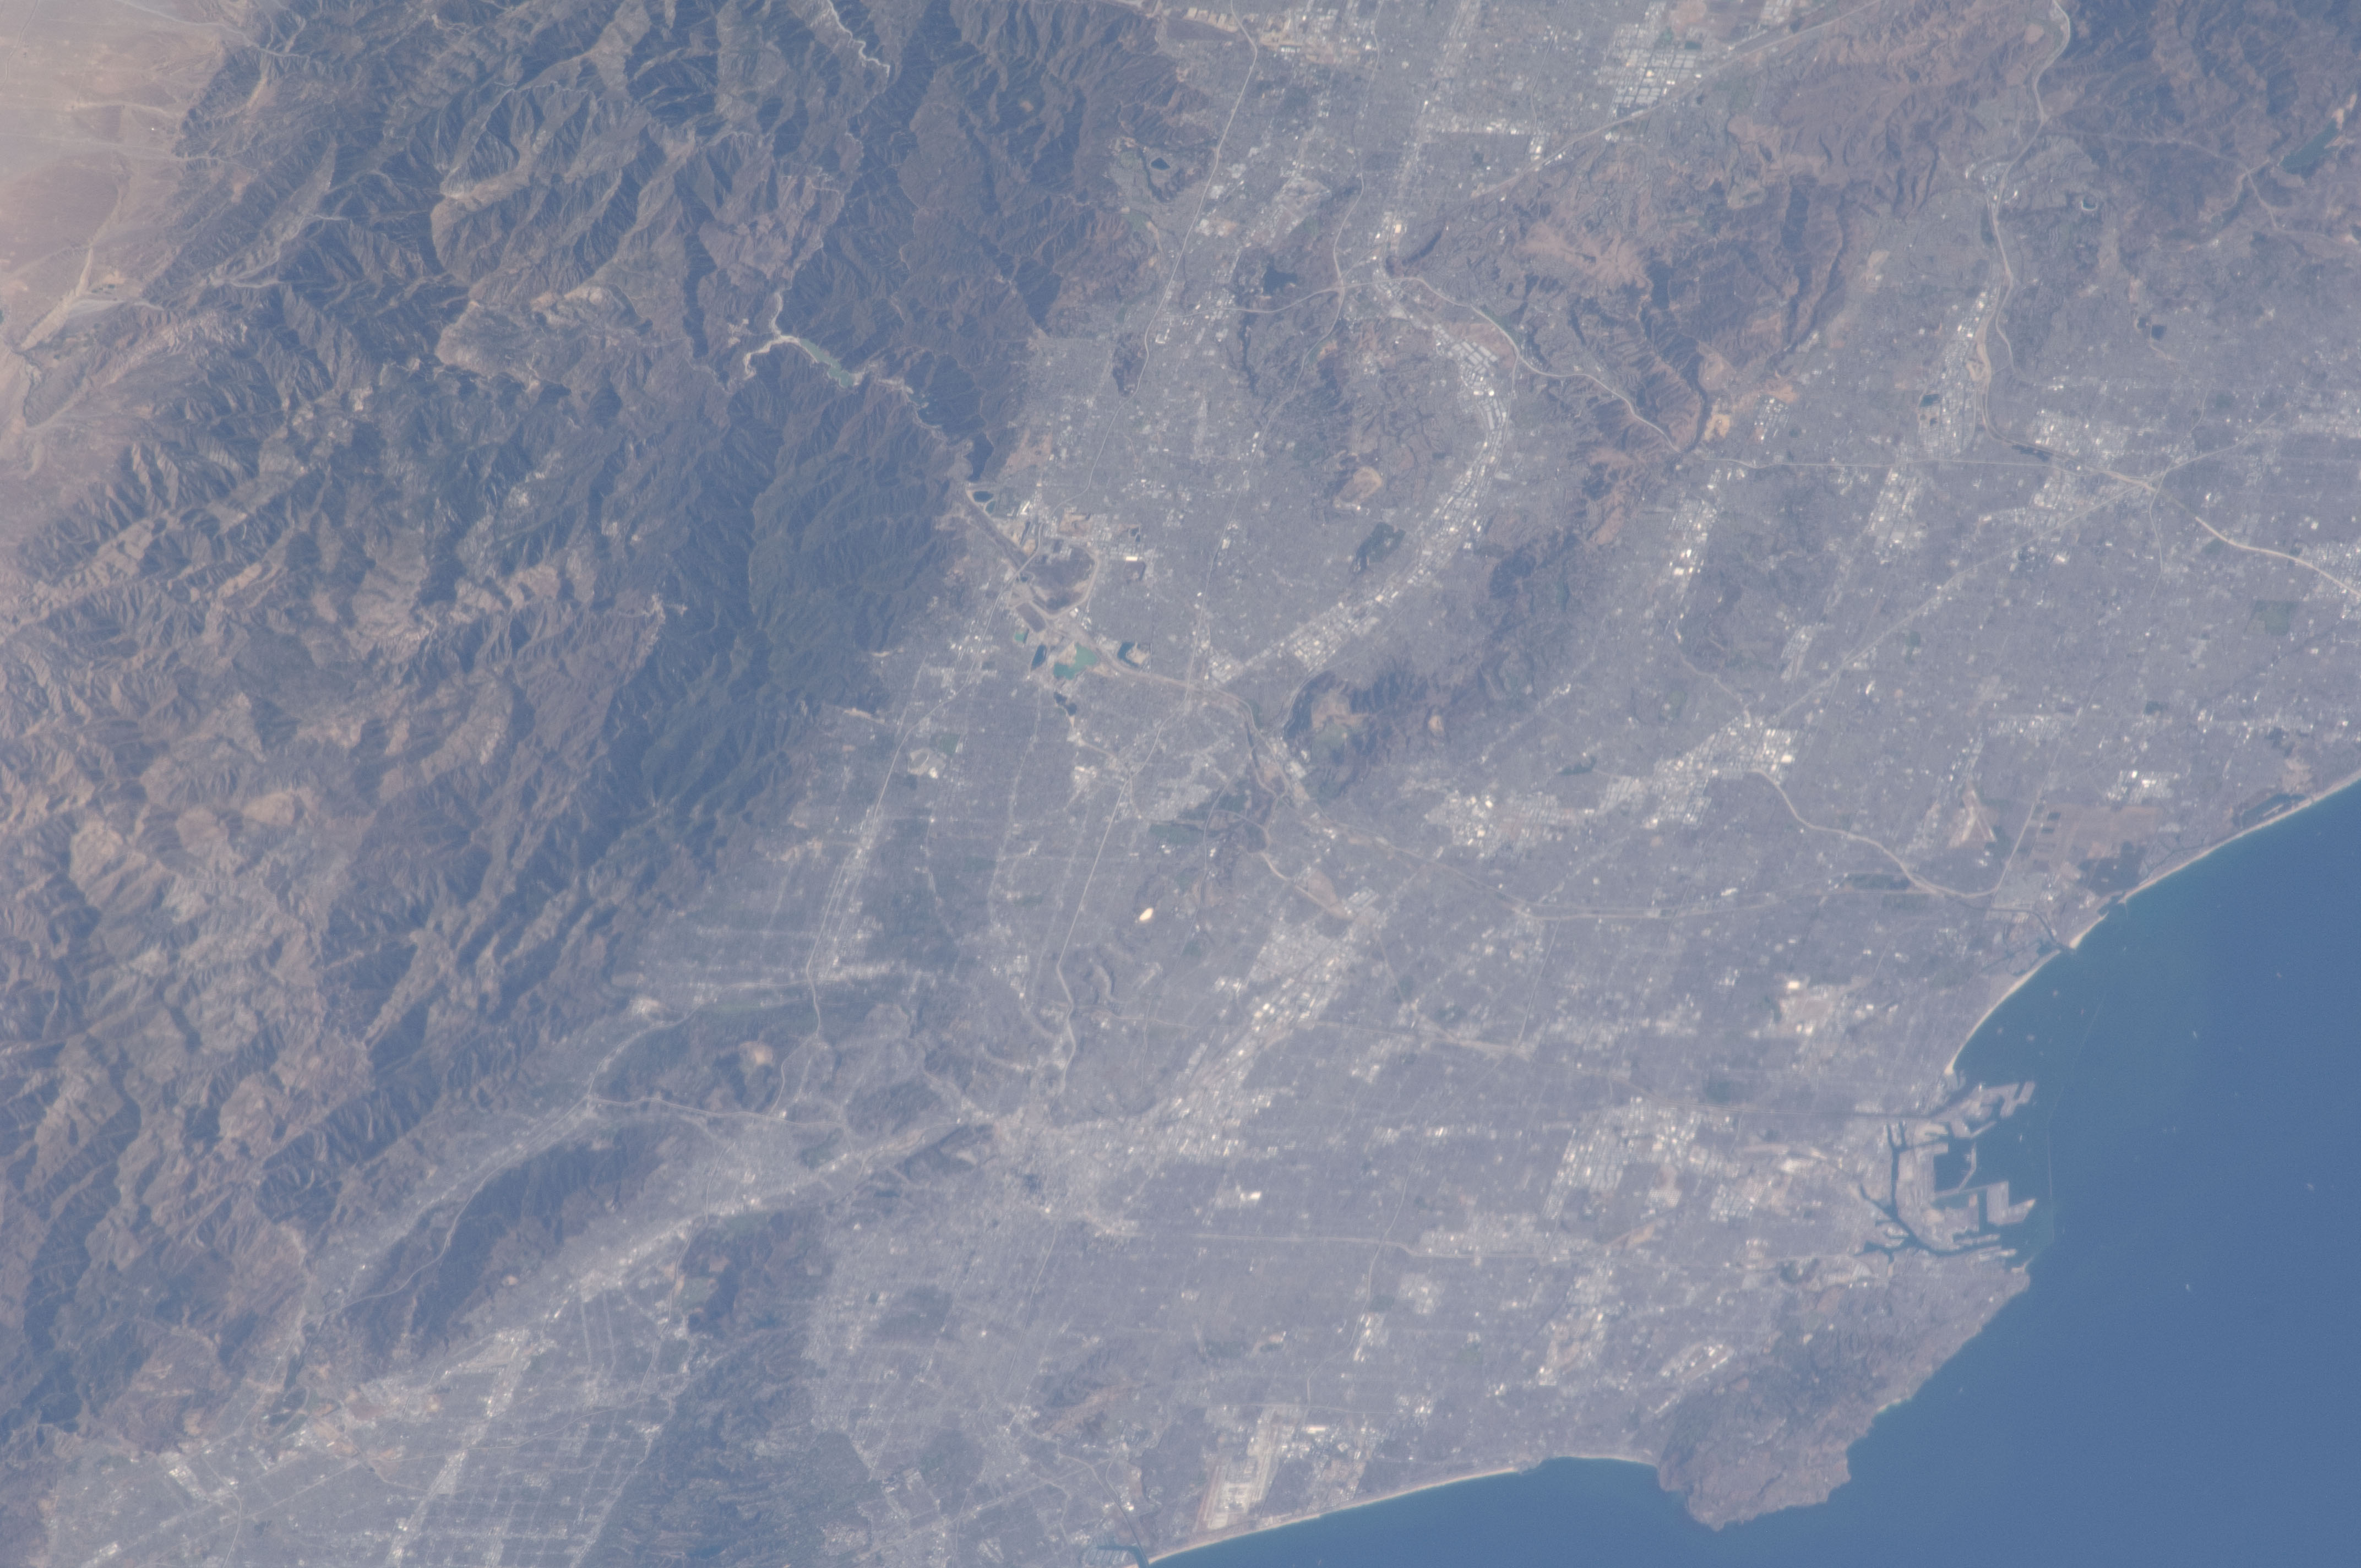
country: USA-CALIFORNIA
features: GLENDALE,LOS ANGELES,SAN GABRIEL RESERVOIR,TORRANCE,YORBA LINDA,PASADENA,CALIFORNIA,LOS ANGELES INTERNATIONAL AIRPORT,SANTA FE DAM RECREATION AREA,BURBANK,ANAHEIM,ANGELES NATIONAL FOREST
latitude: 34.0
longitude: -118.0
